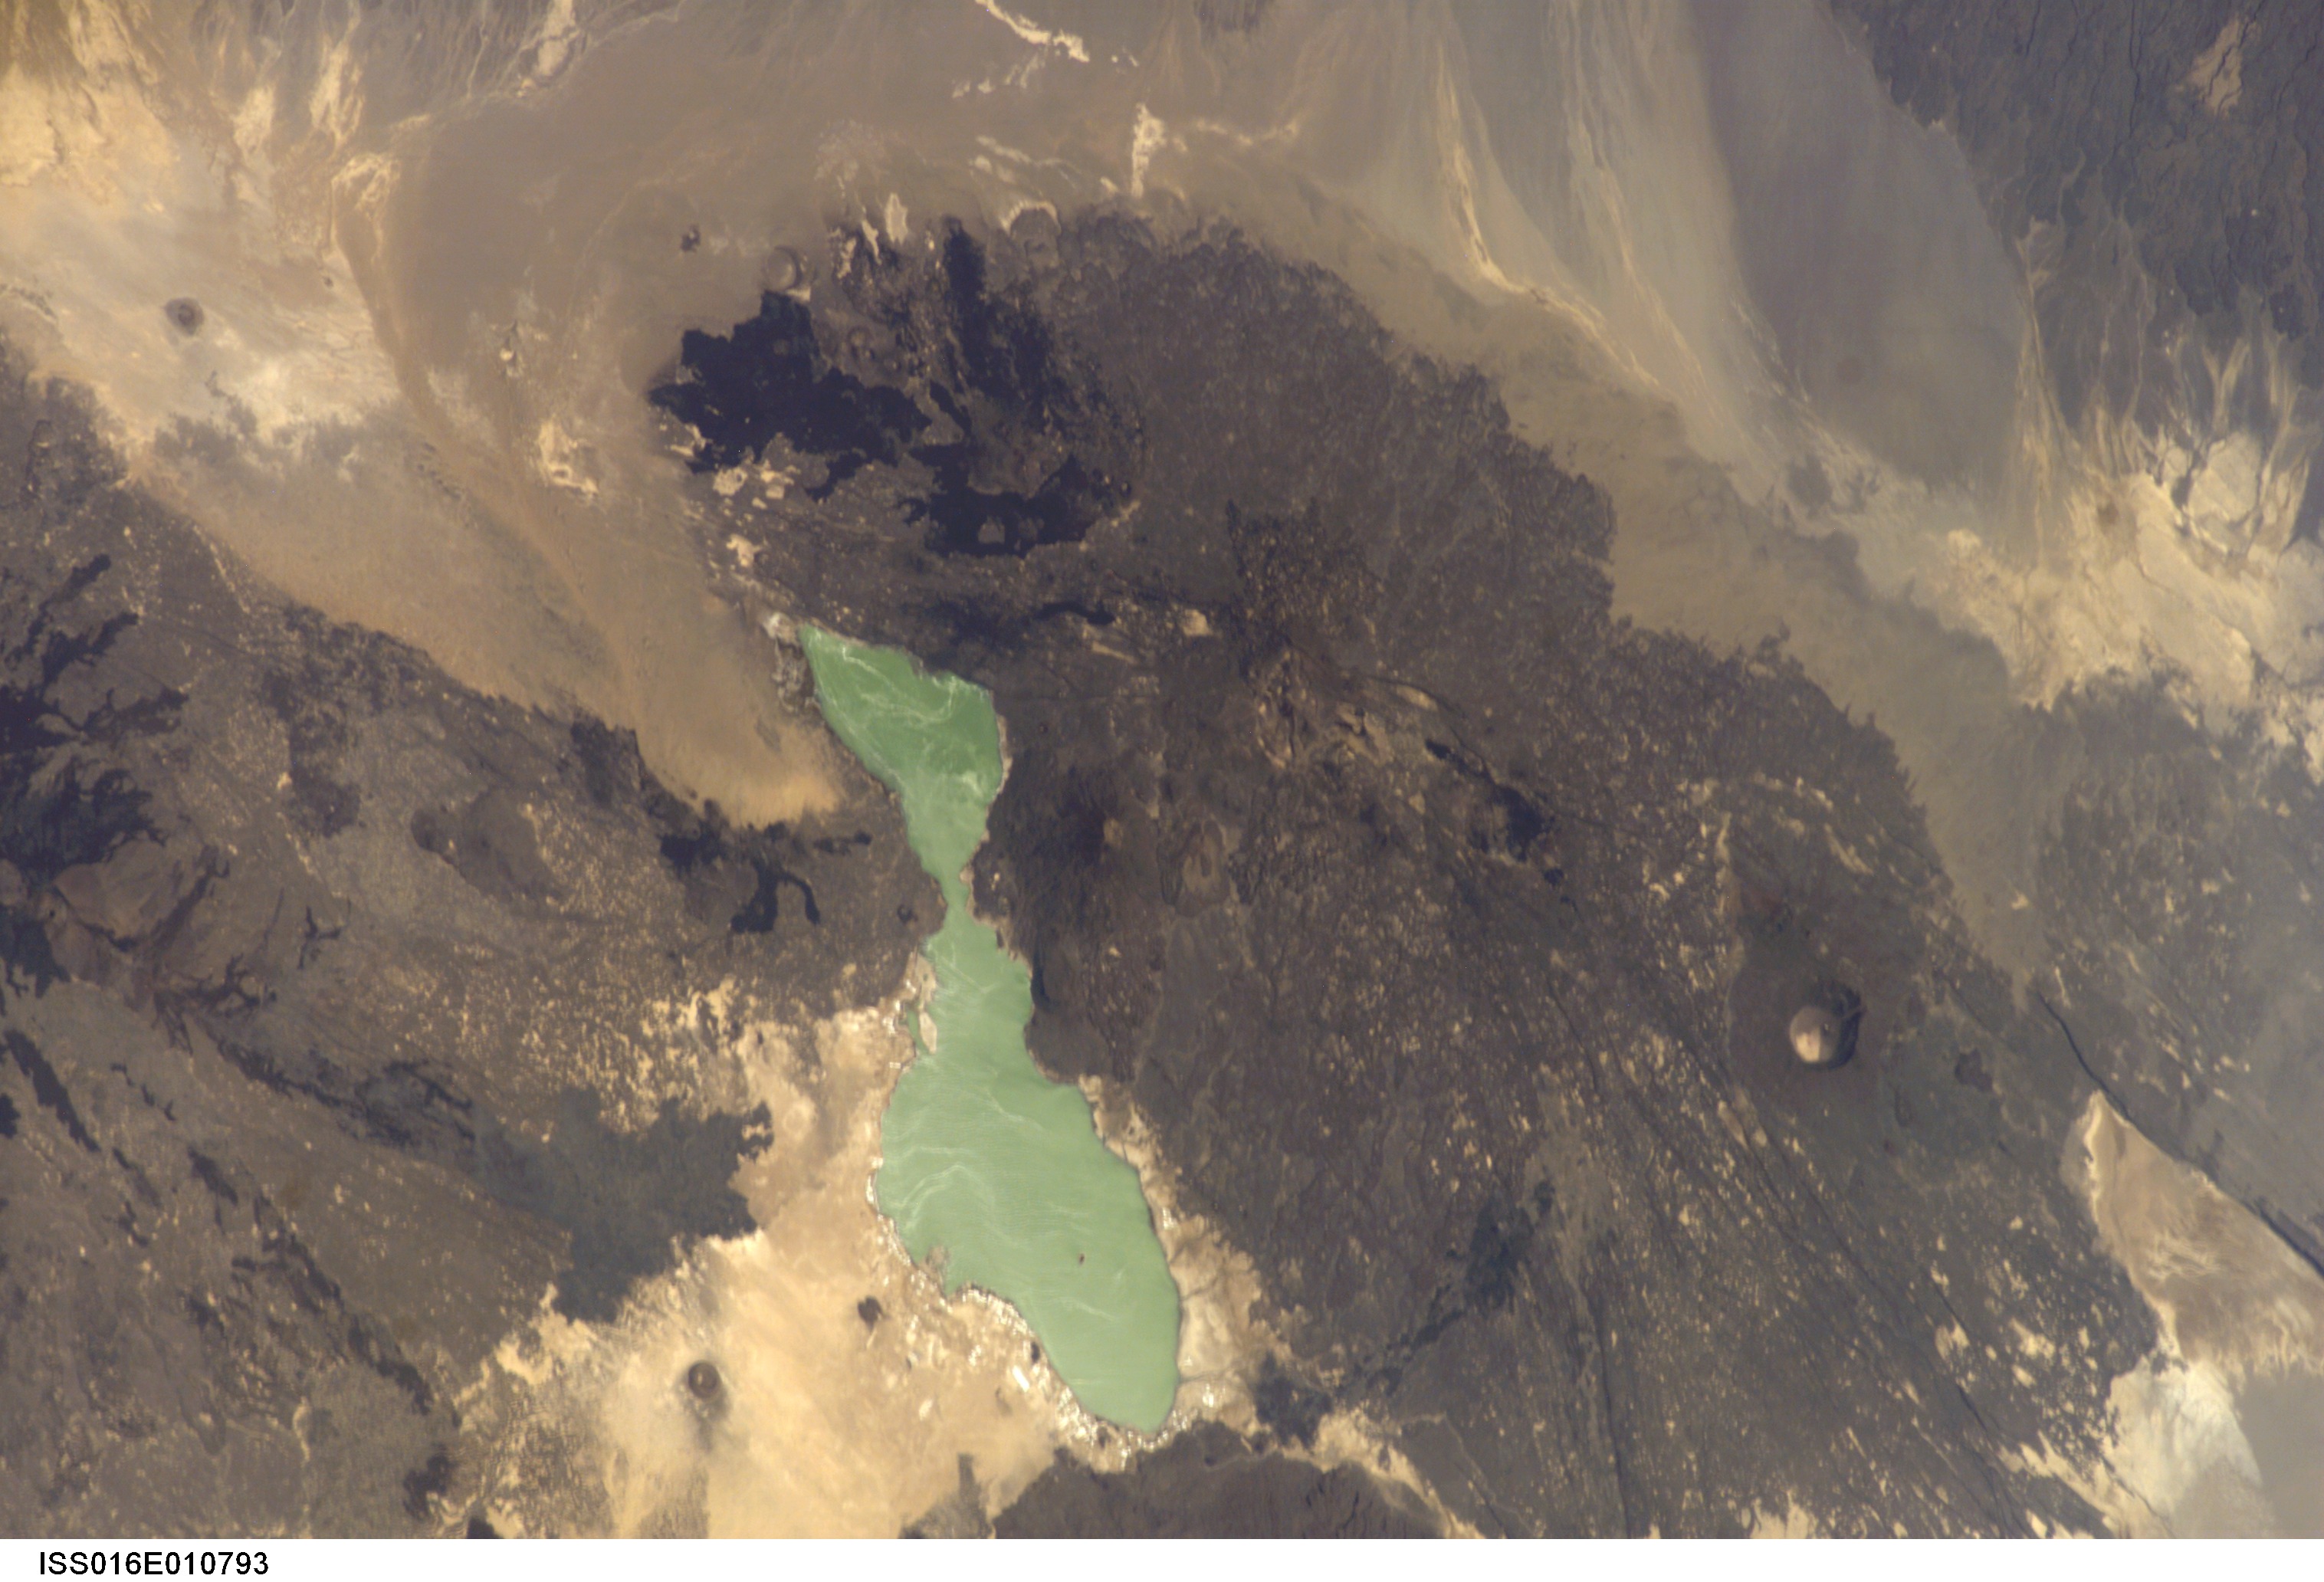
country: ETHIOPIA
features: AFRENA YE CHE'EW L., LAVA, DEP.
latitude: 13.5
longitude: 41.0
